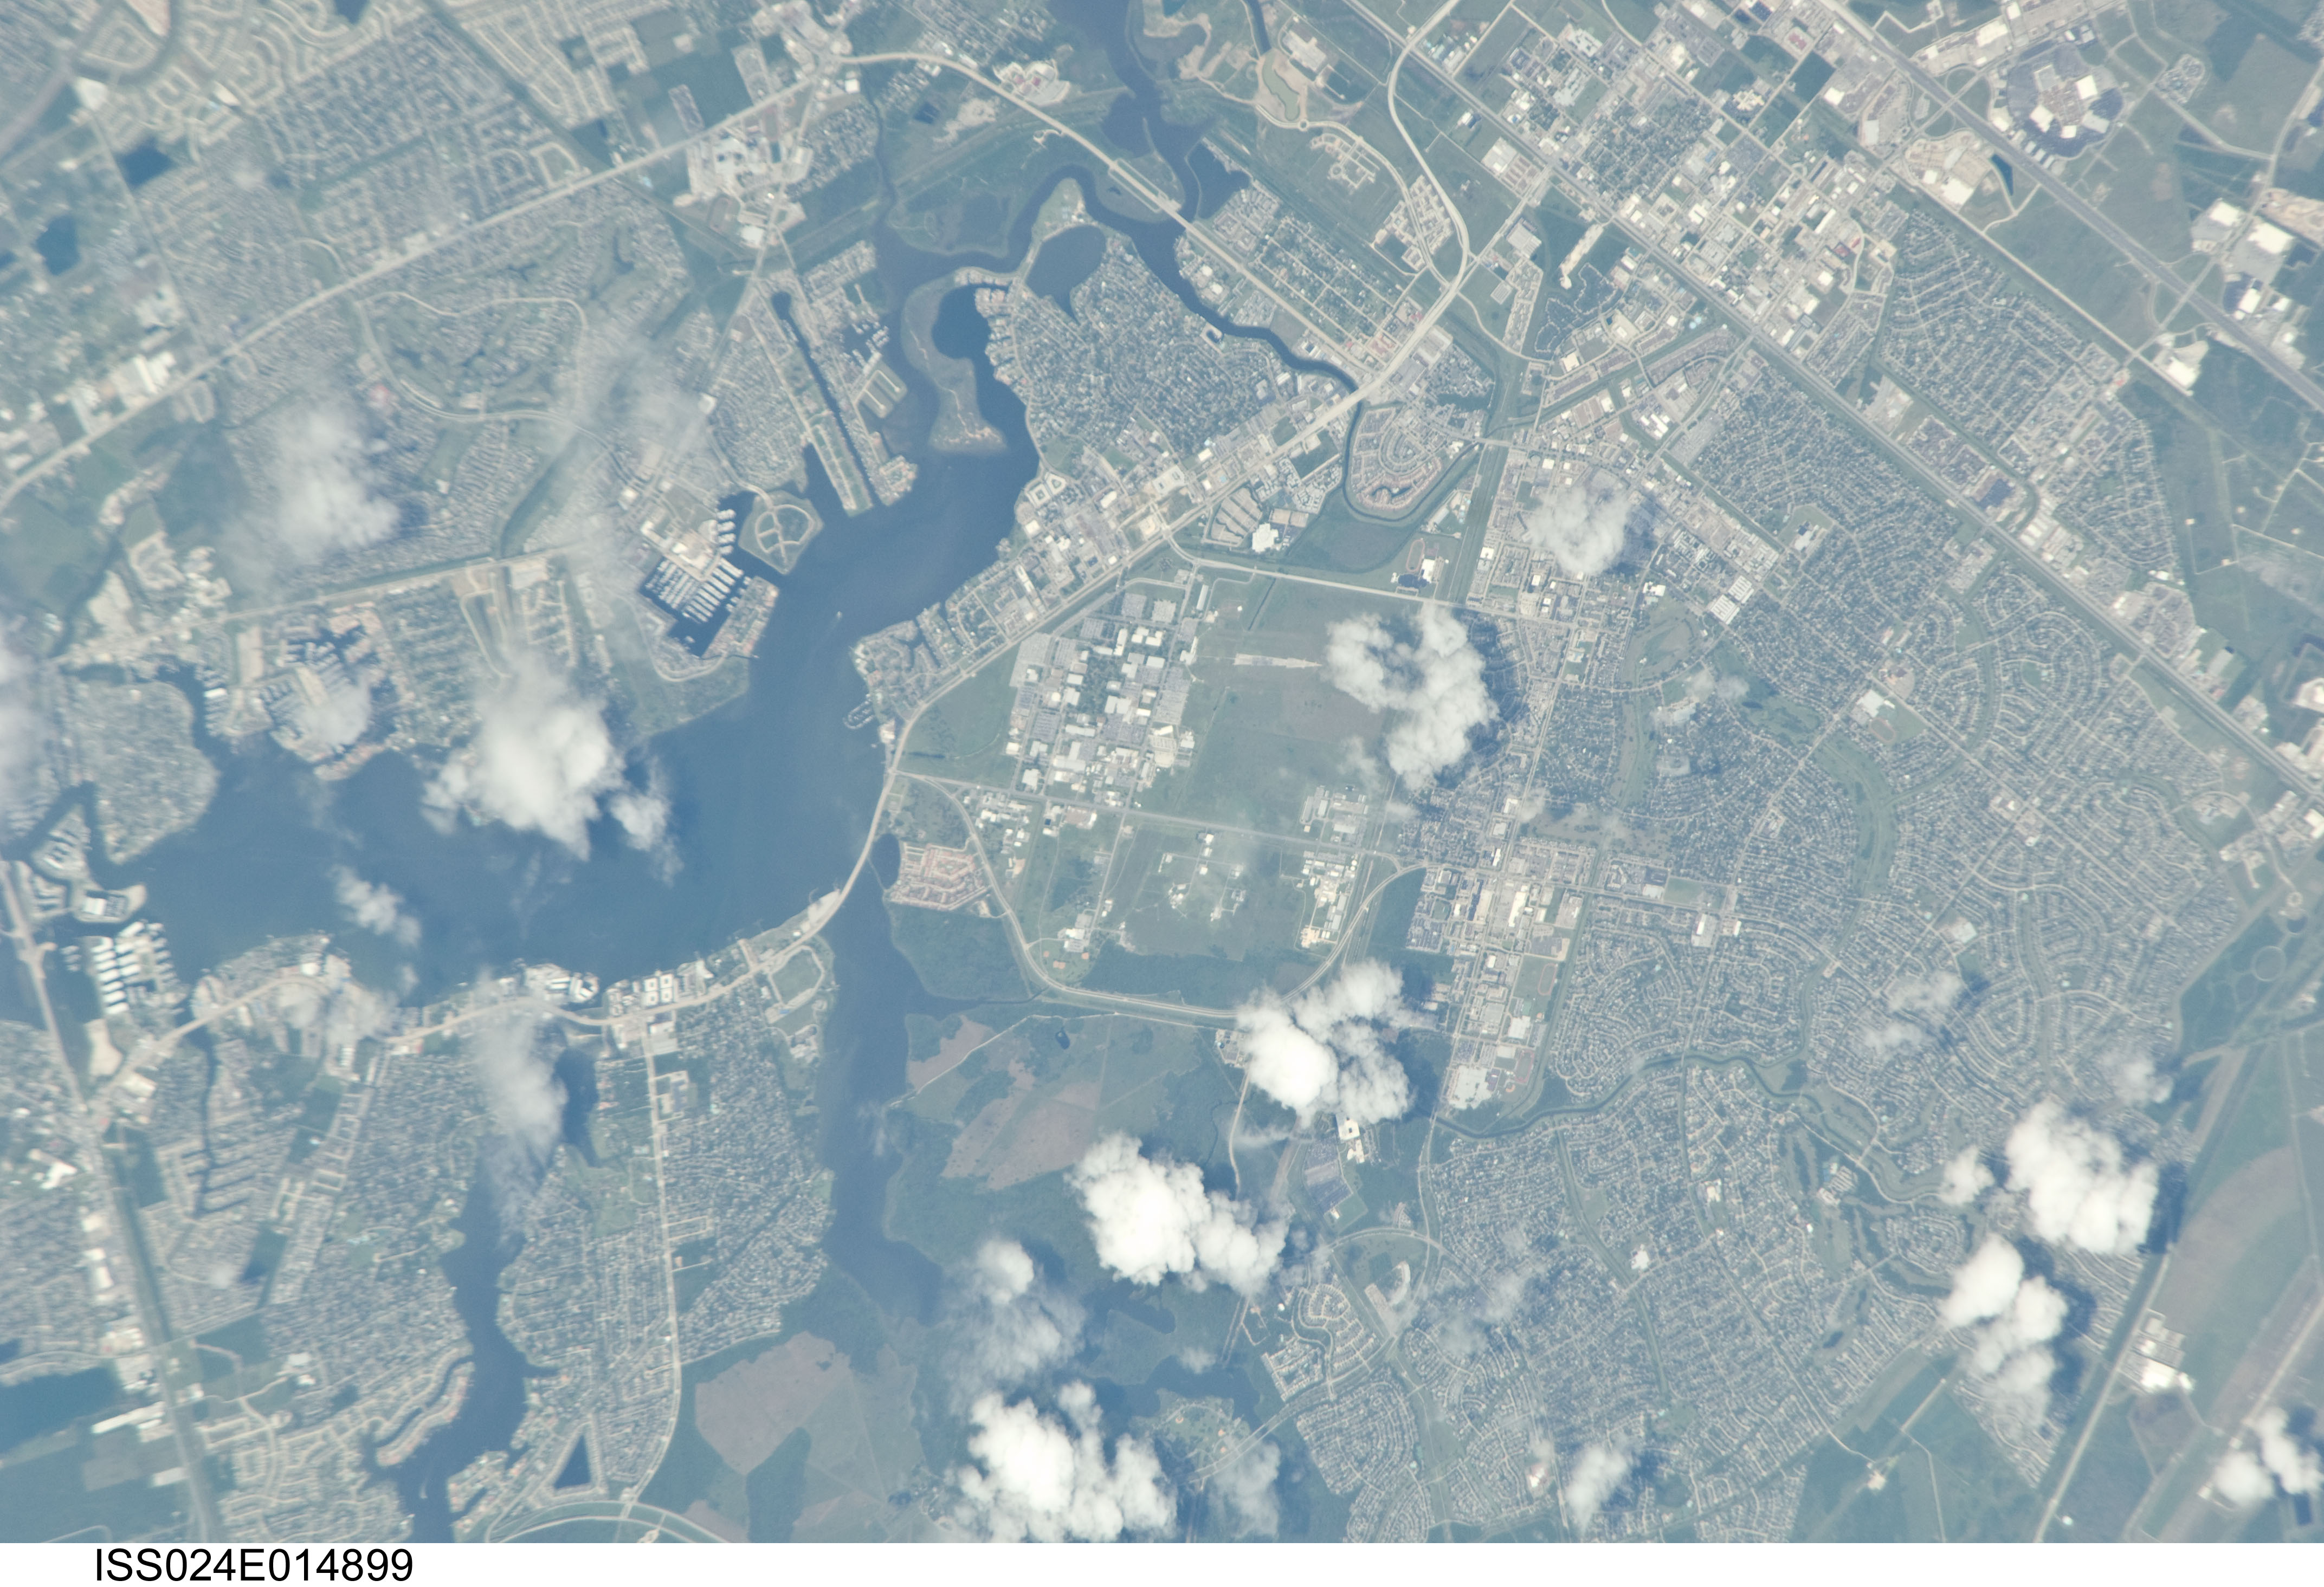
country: USA-TEXAS
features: JSC, CLEAR LAKE, MUD LAKE, SEABROOK, LEAGUE CITY, WEBSTER
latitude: 29.6
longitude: -95.1
